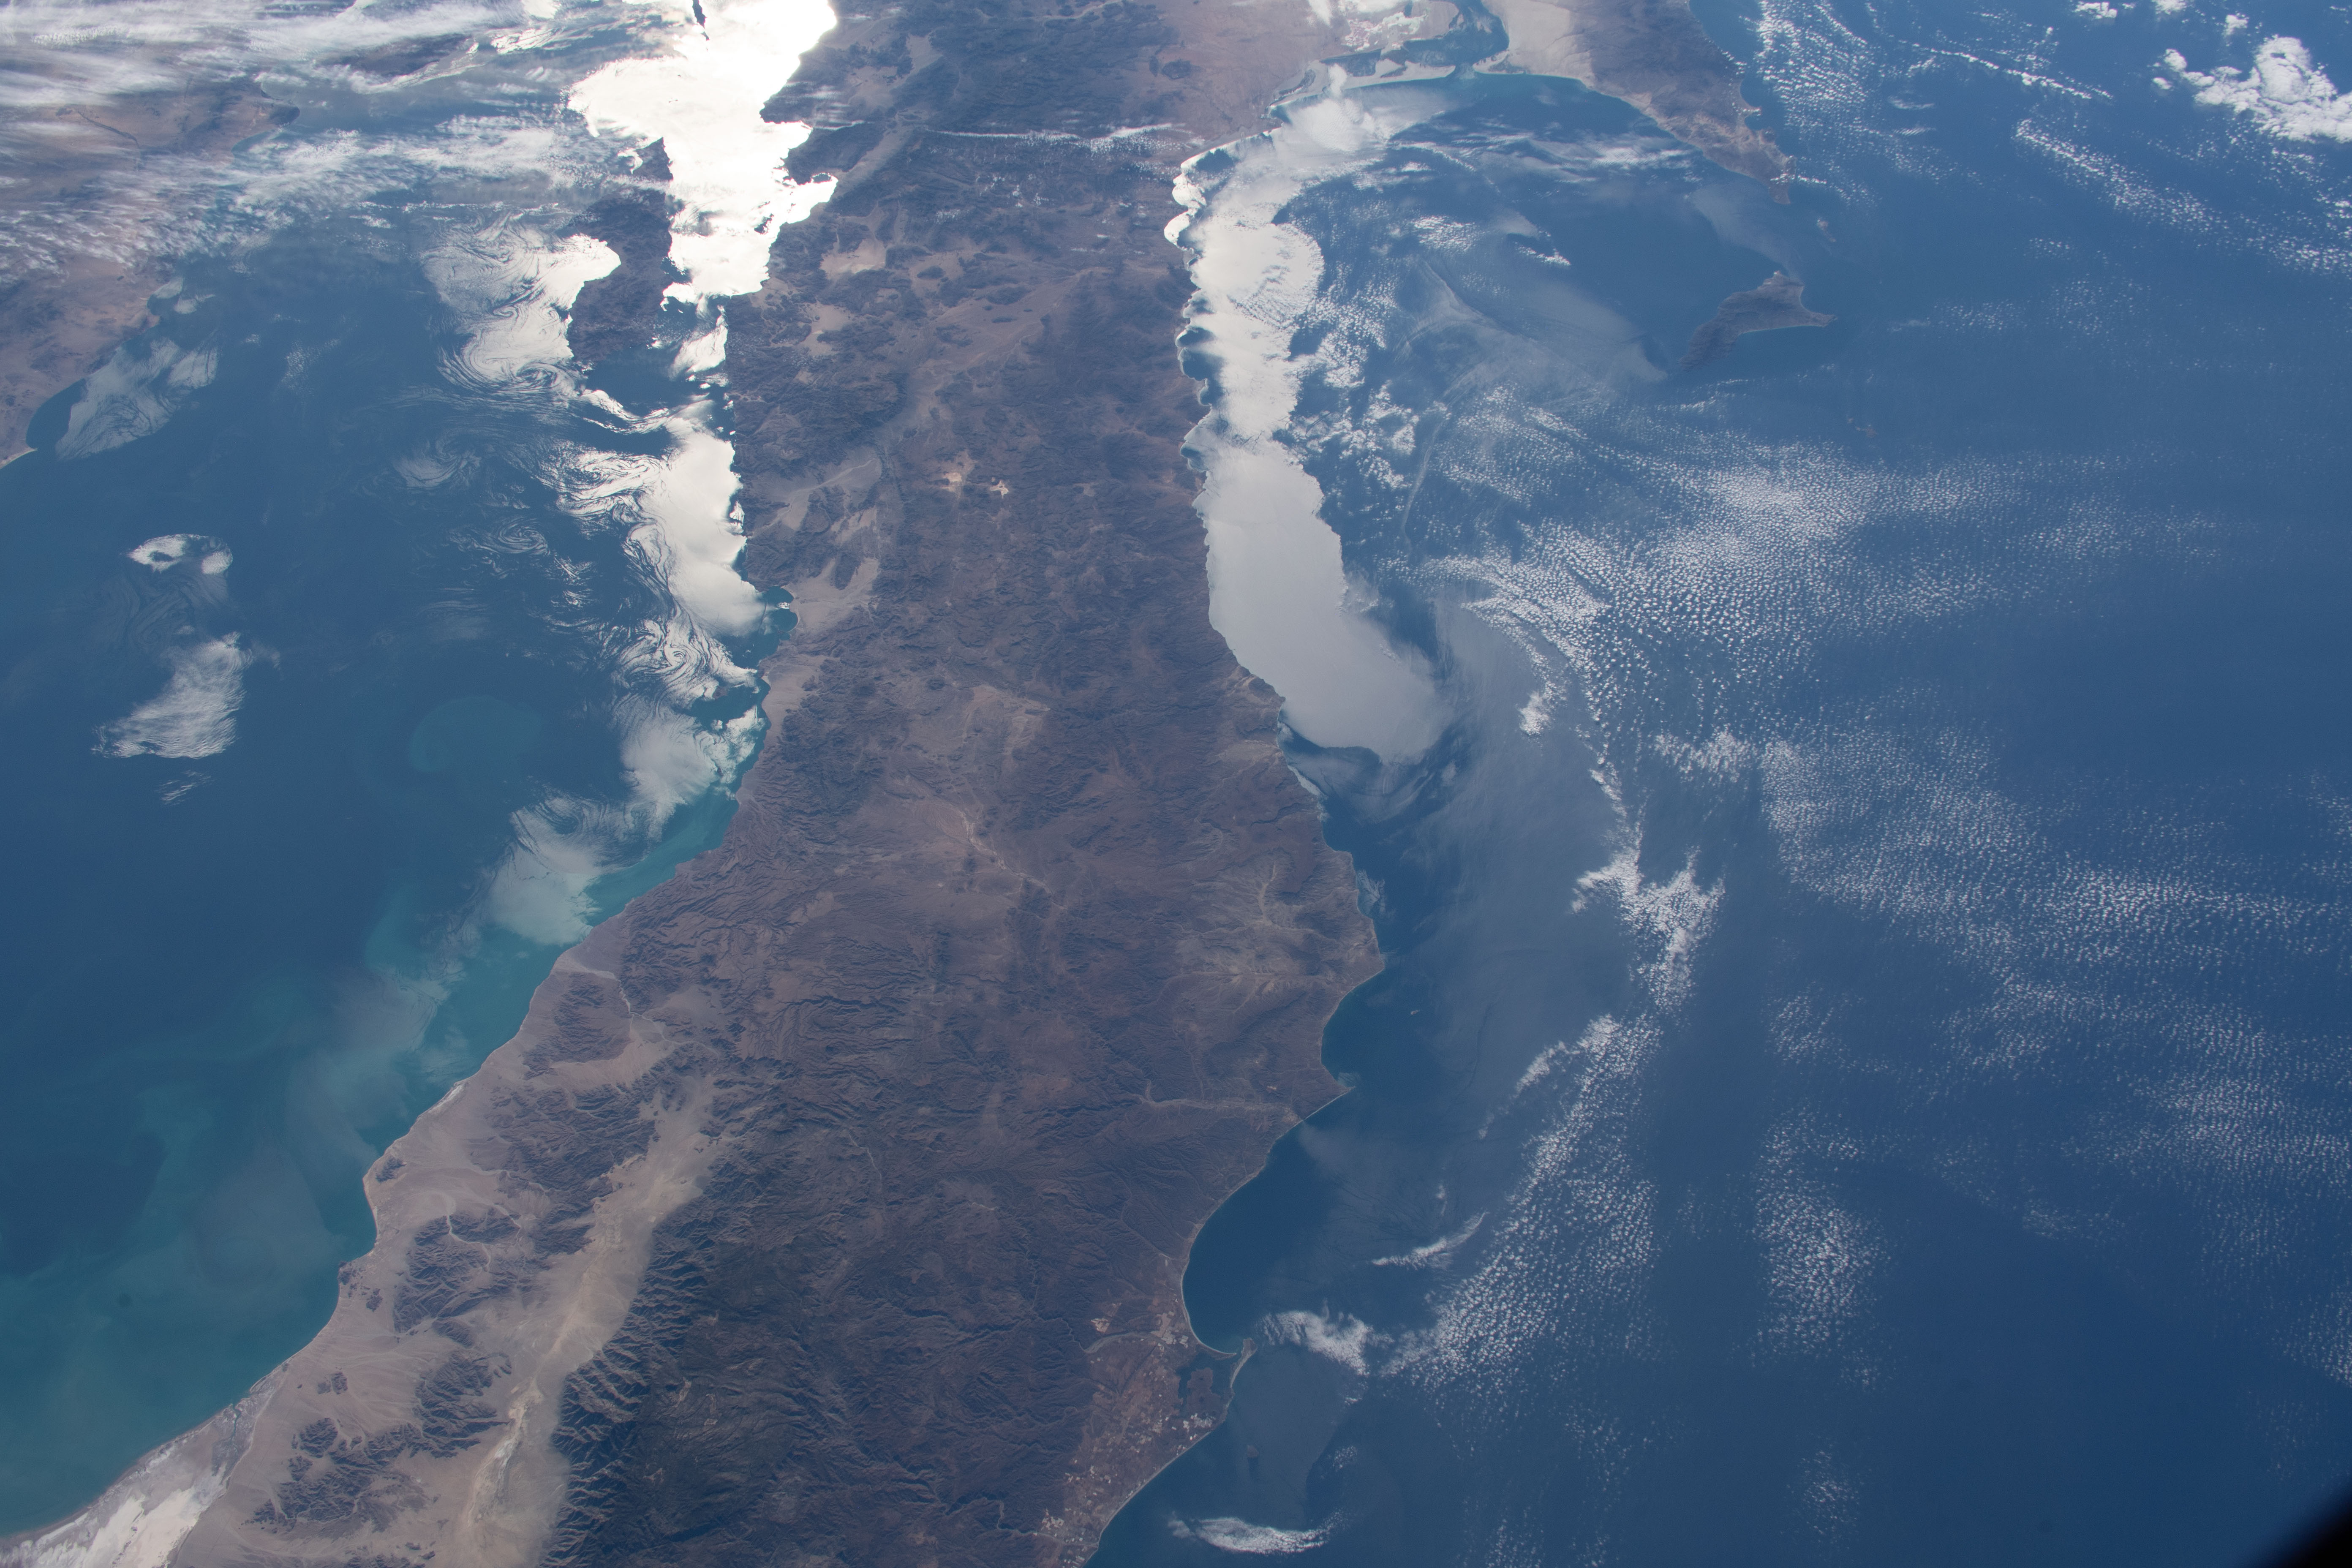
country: MEXICO
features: BAJA CALIFORNIA SUR, GULF OF CALIFORNIA
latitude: 29.5
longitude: -115.0
